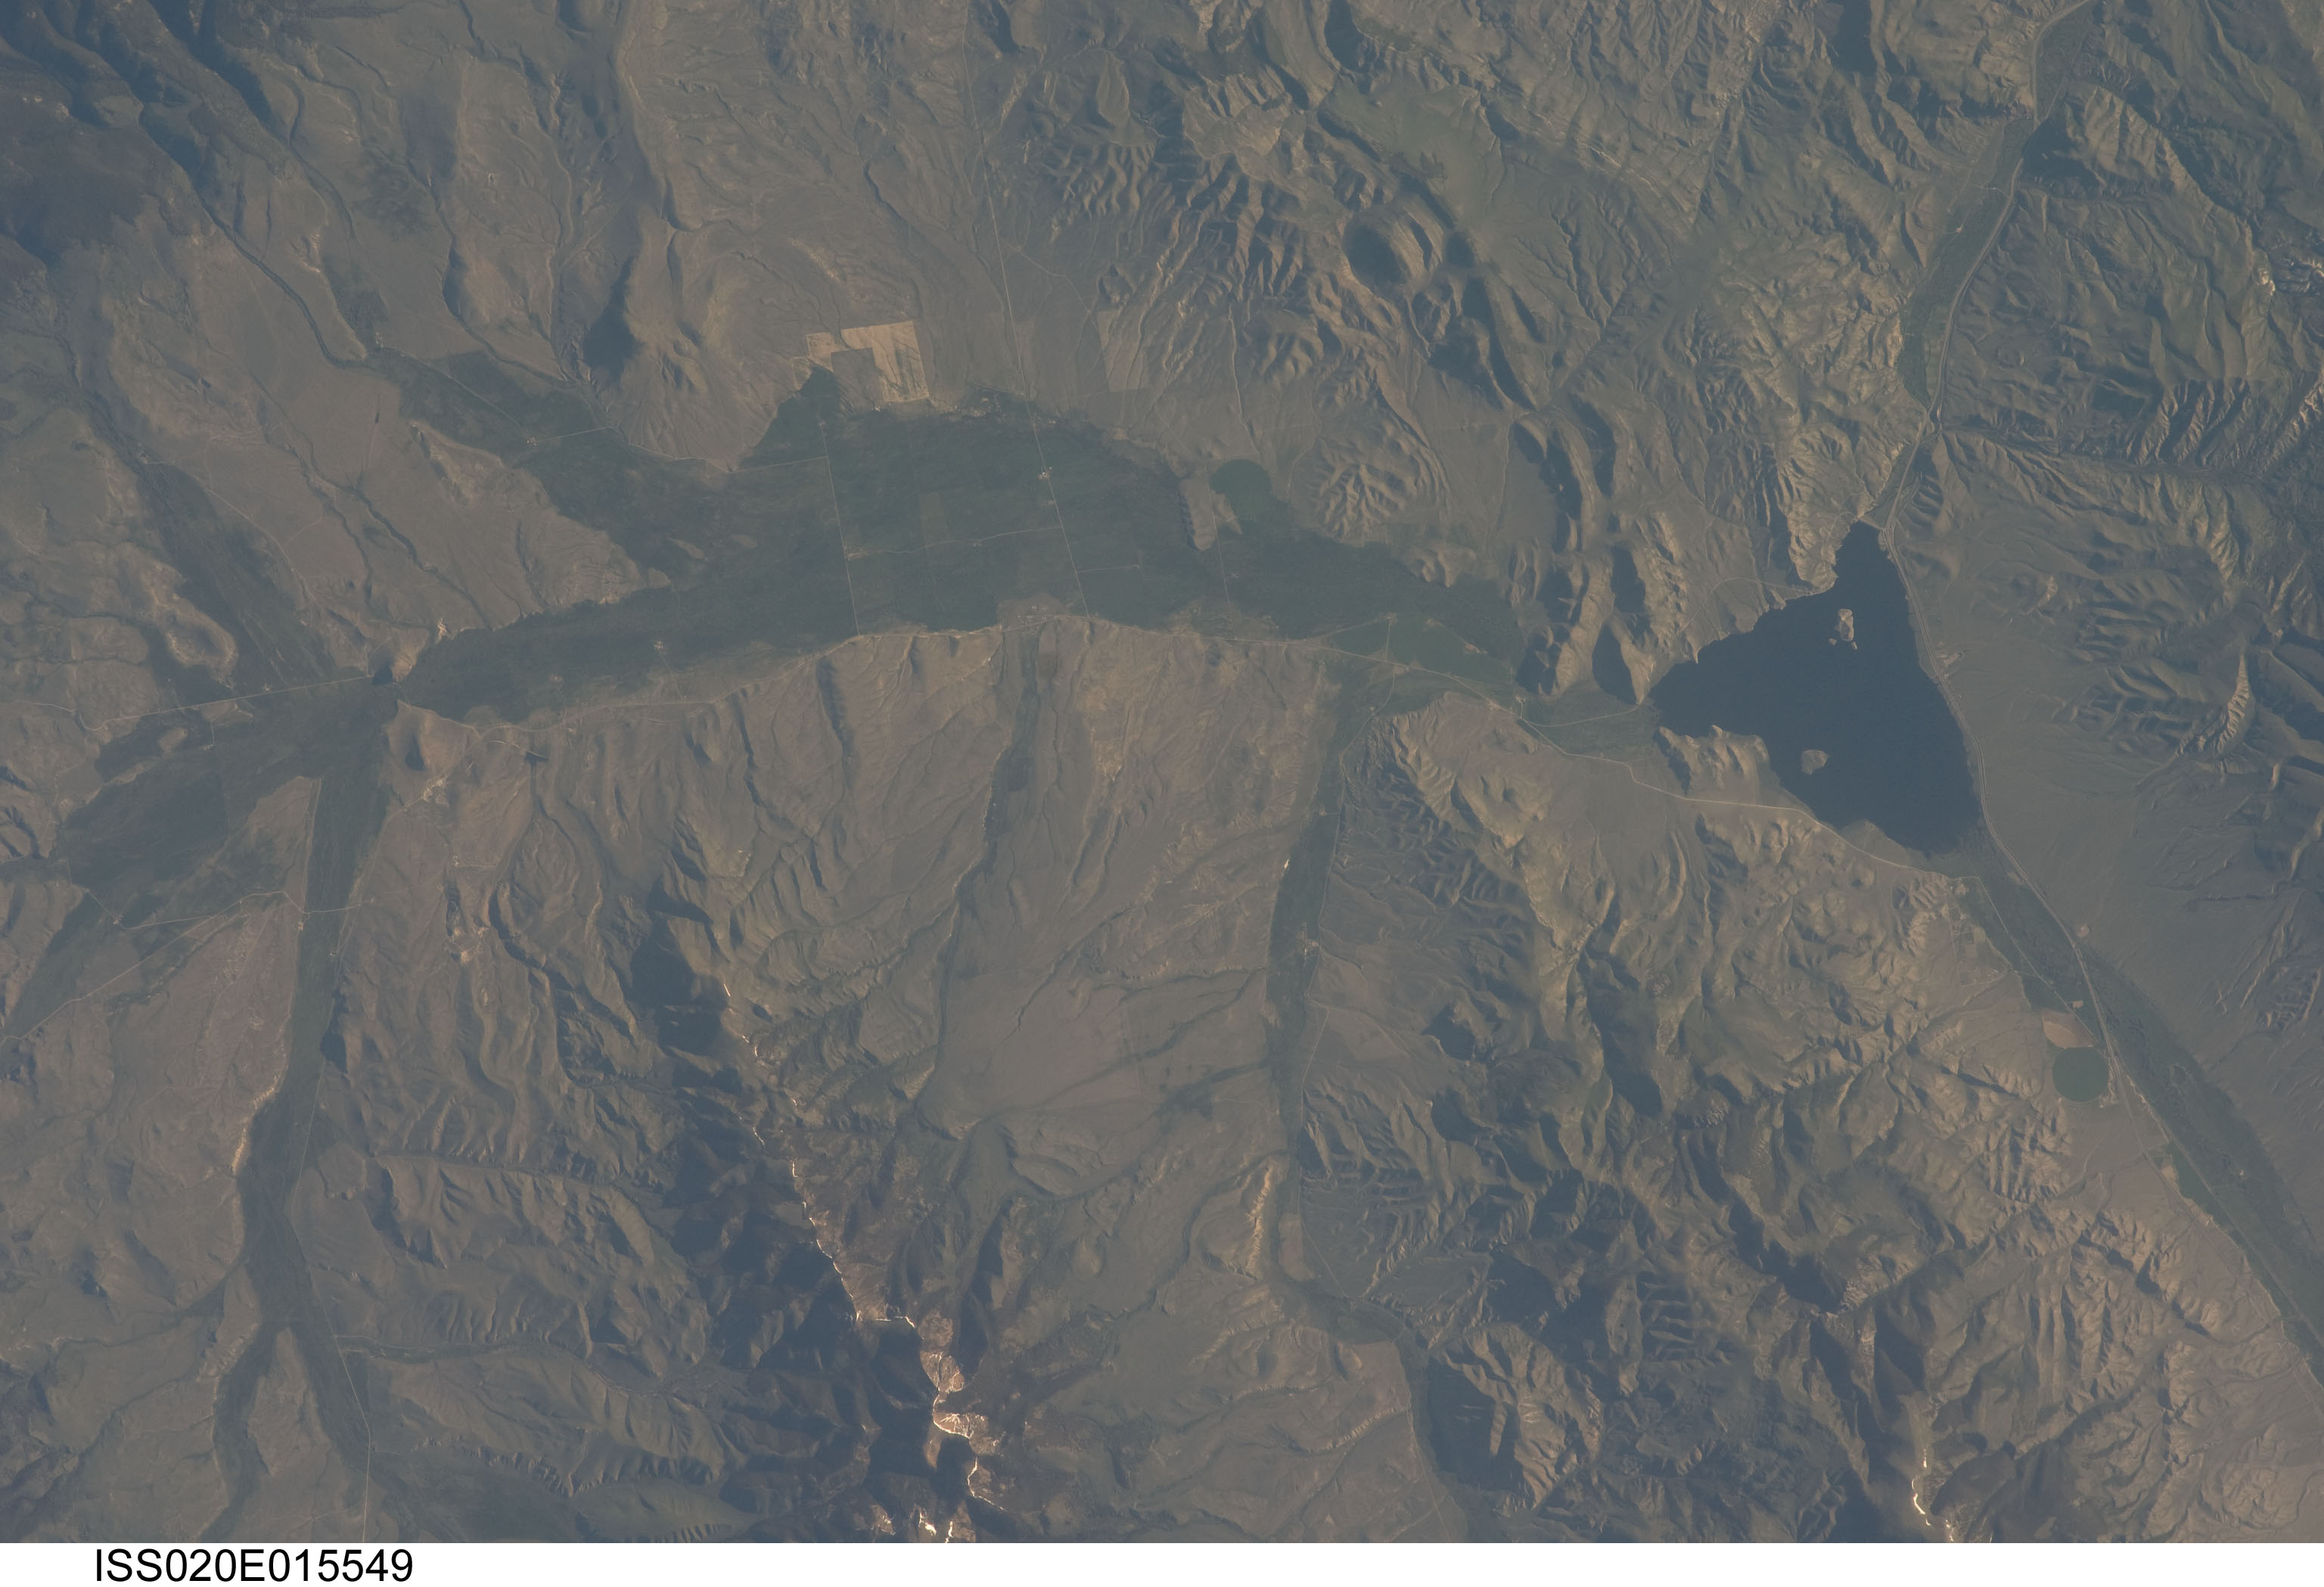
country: USA-MONTANA
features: CANYONS,MOUNTAINS,MONTANA,DAM,CLARK CANYON RESERVOIR
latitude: 45.0
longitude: -113.1
